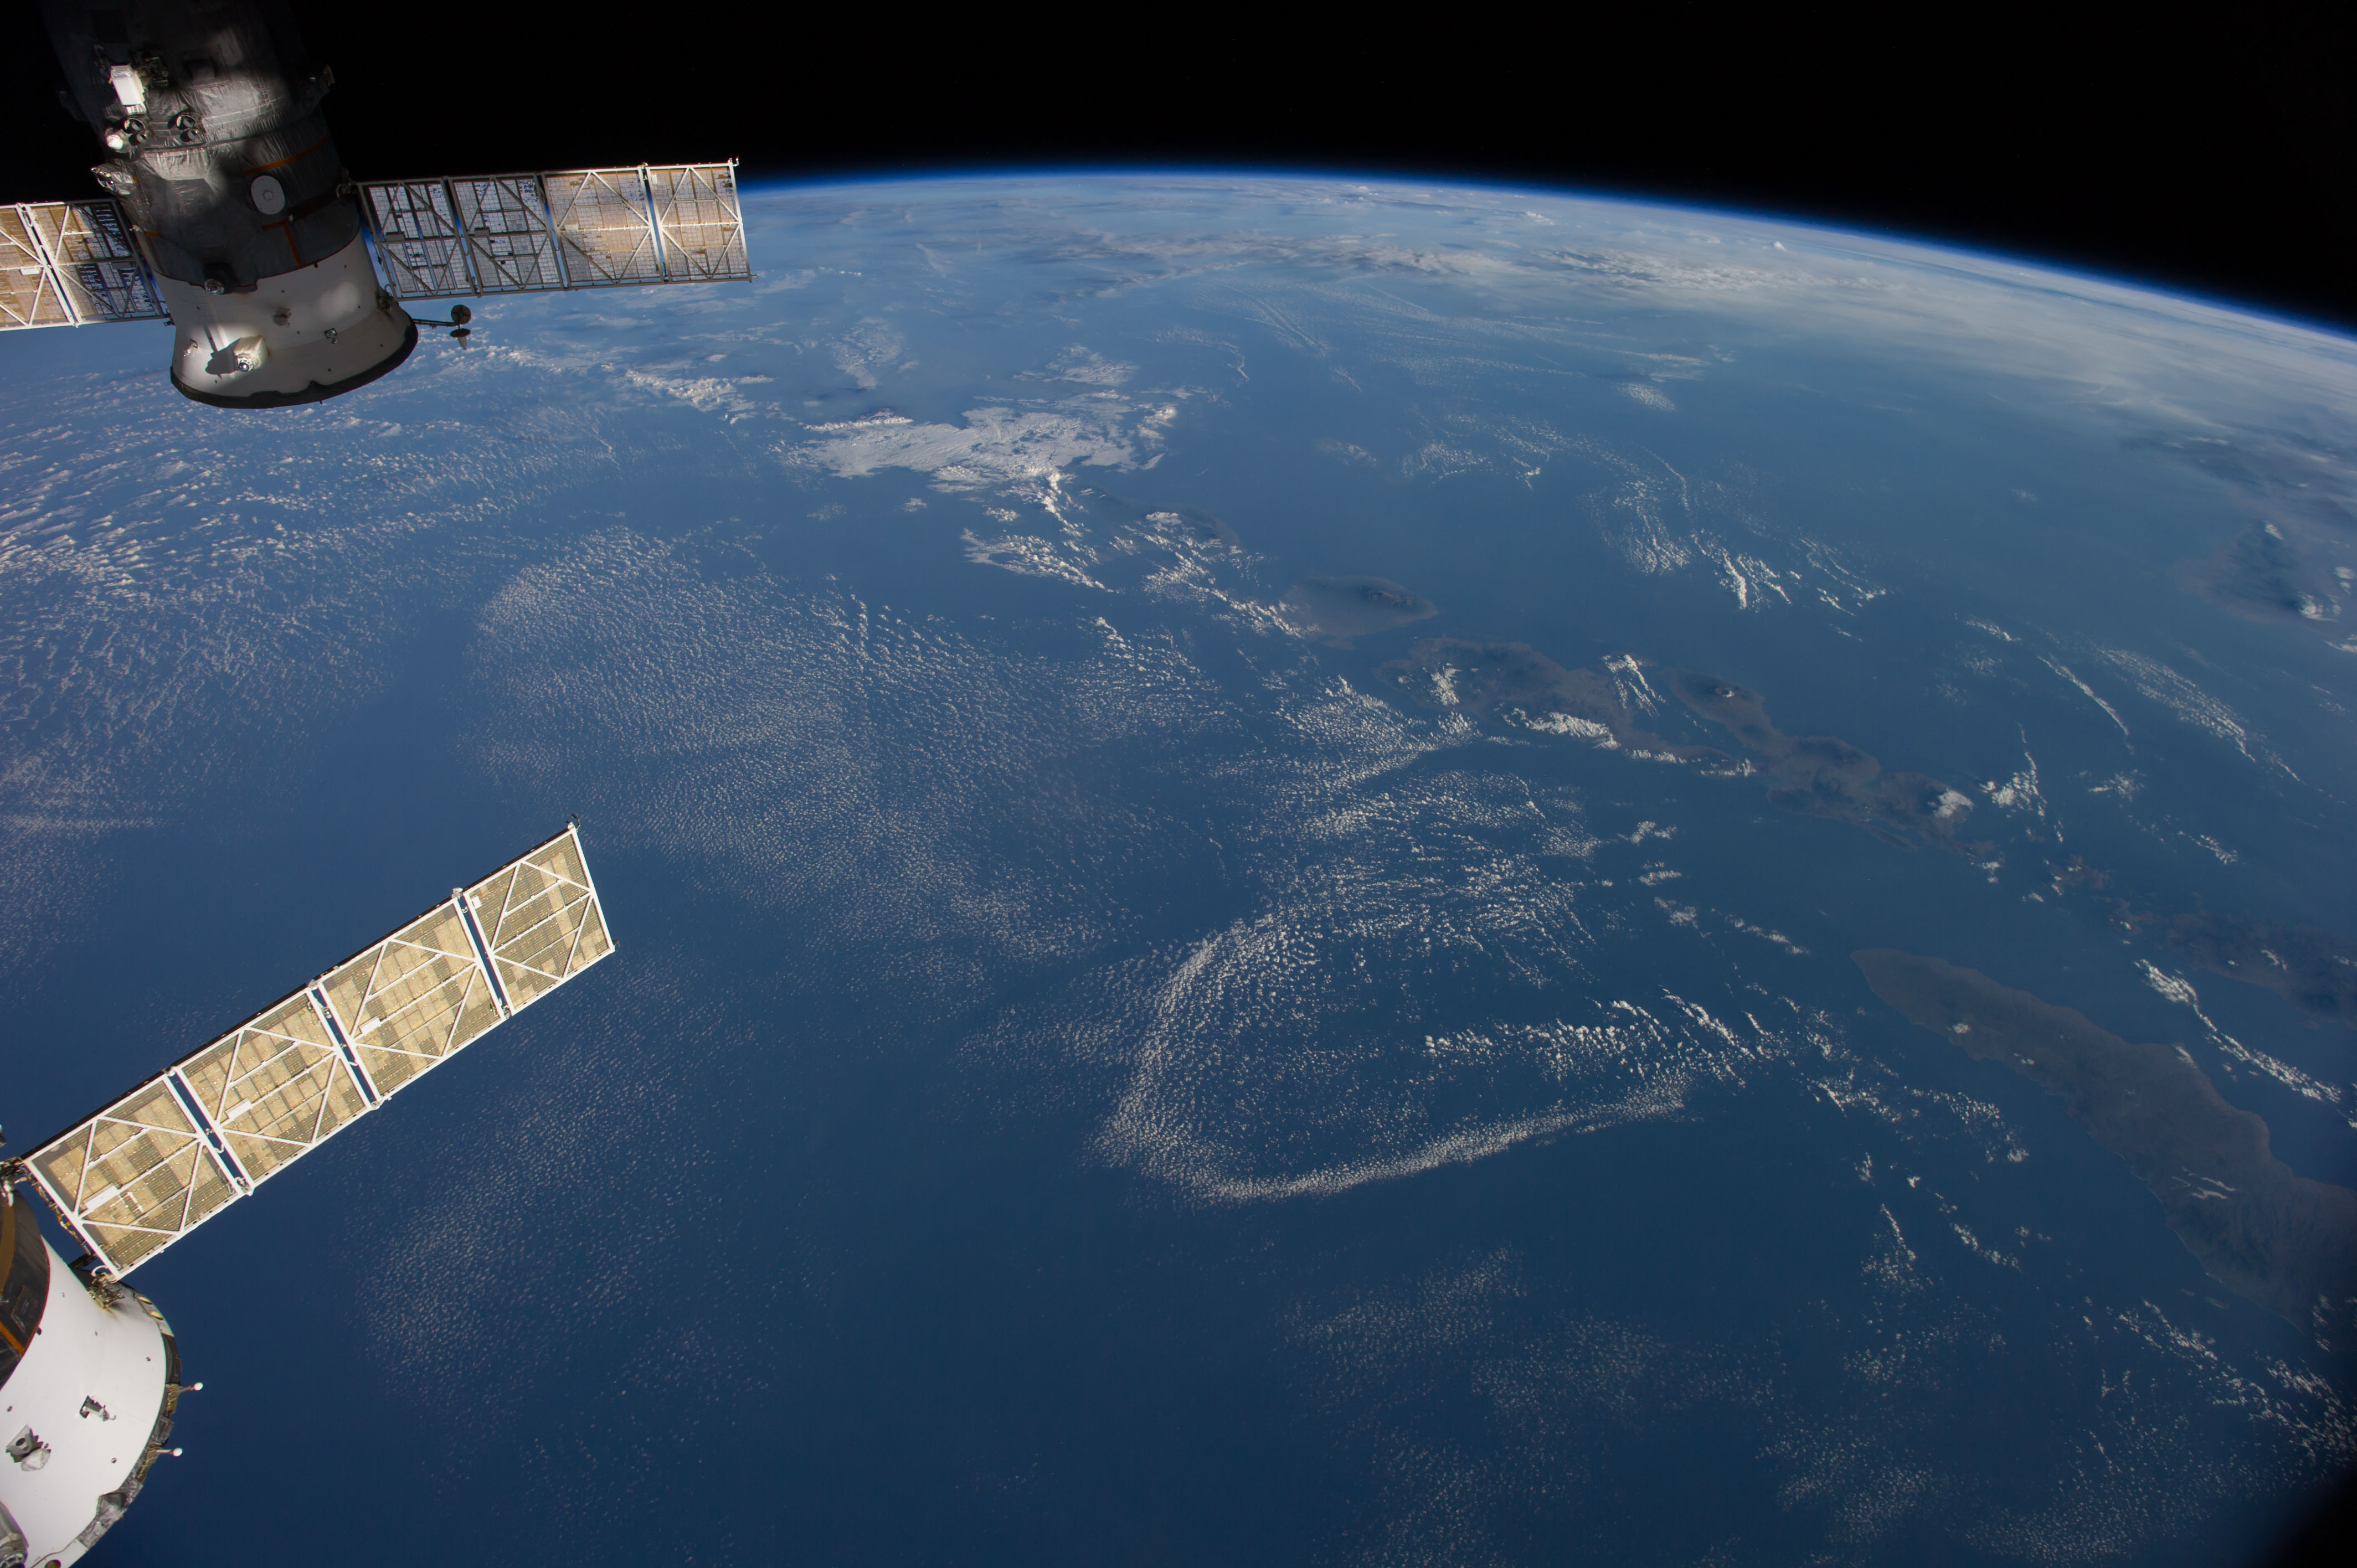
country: INDONESIA
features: BALI, W. NUSA TENGGARA, BALI S., JAVA S., MT. RINJANI, MT. TAMBORA, ATMOSPHERIC LIMB
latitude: -10.0
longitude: 116.5
